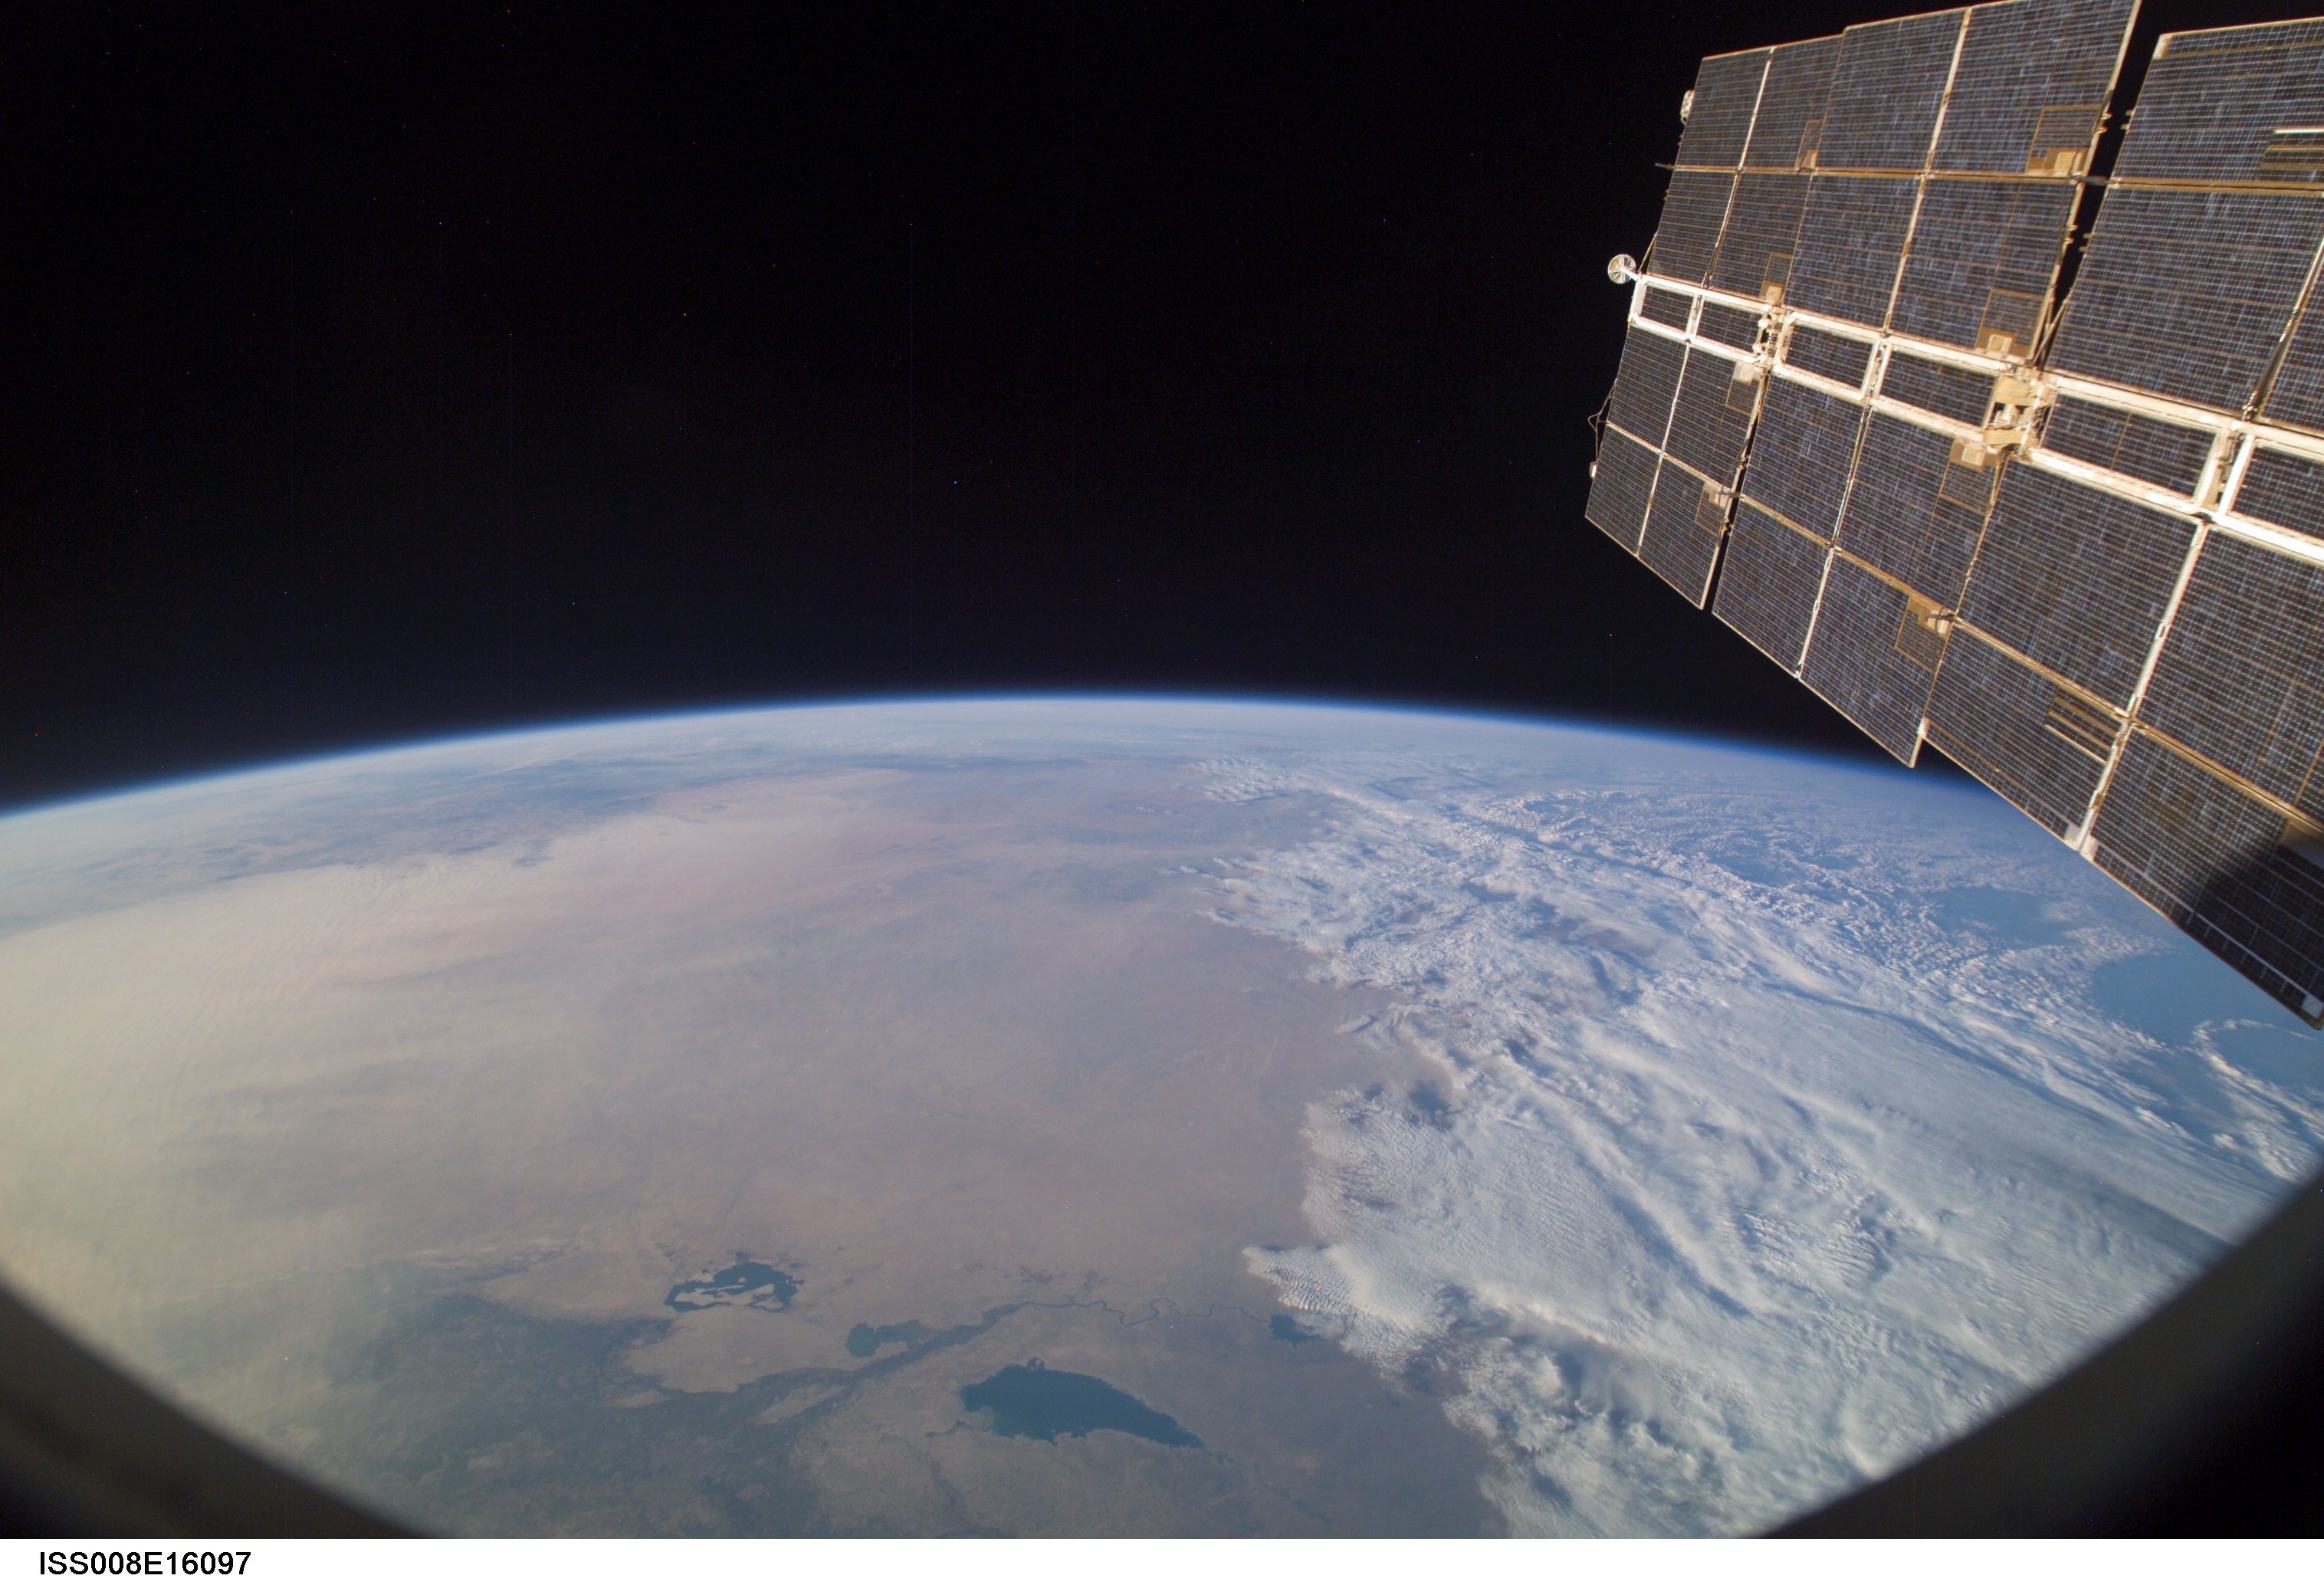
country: IRAQ
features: THARTHAR L., EUPHRATES R., HABBANIYAH L., RAZAZZA L., ATMOSPHERIC LIMB
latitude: 33.0
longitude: 41.0
